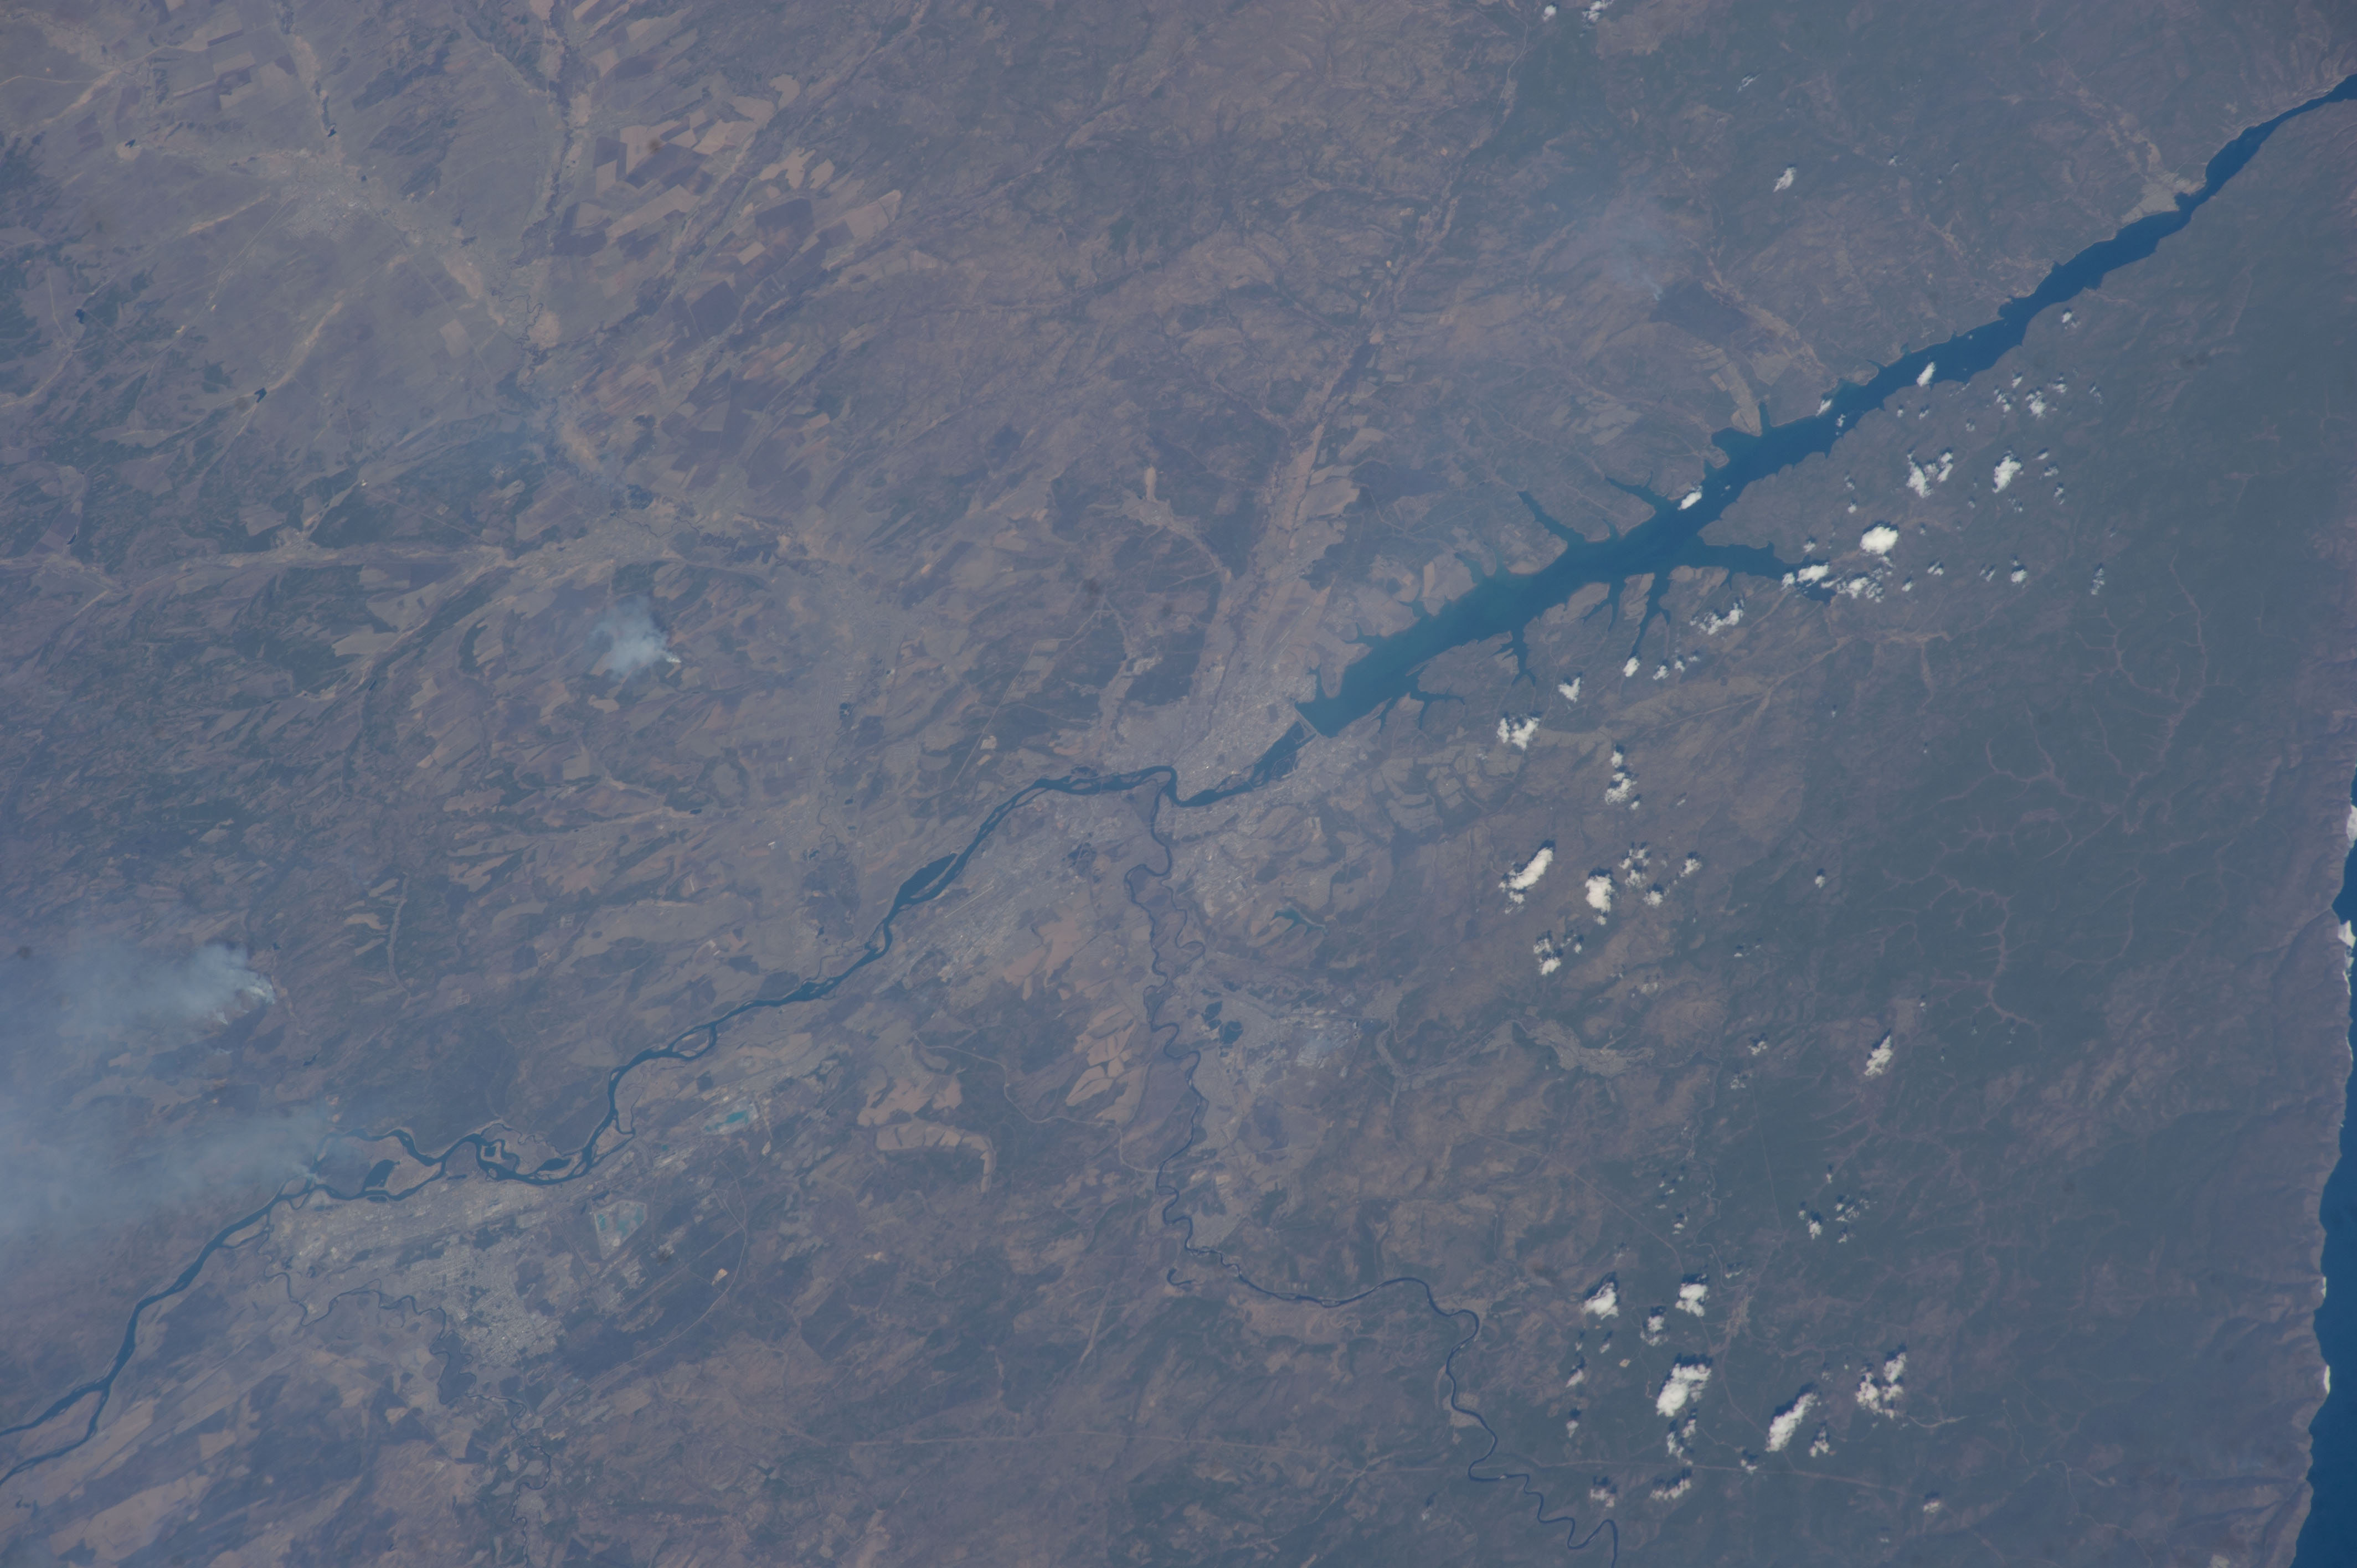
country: RUSSIAN_FEDERATION
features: IRKUTSK, ANGARA RIVER
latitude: 52.3
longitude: 104.3
